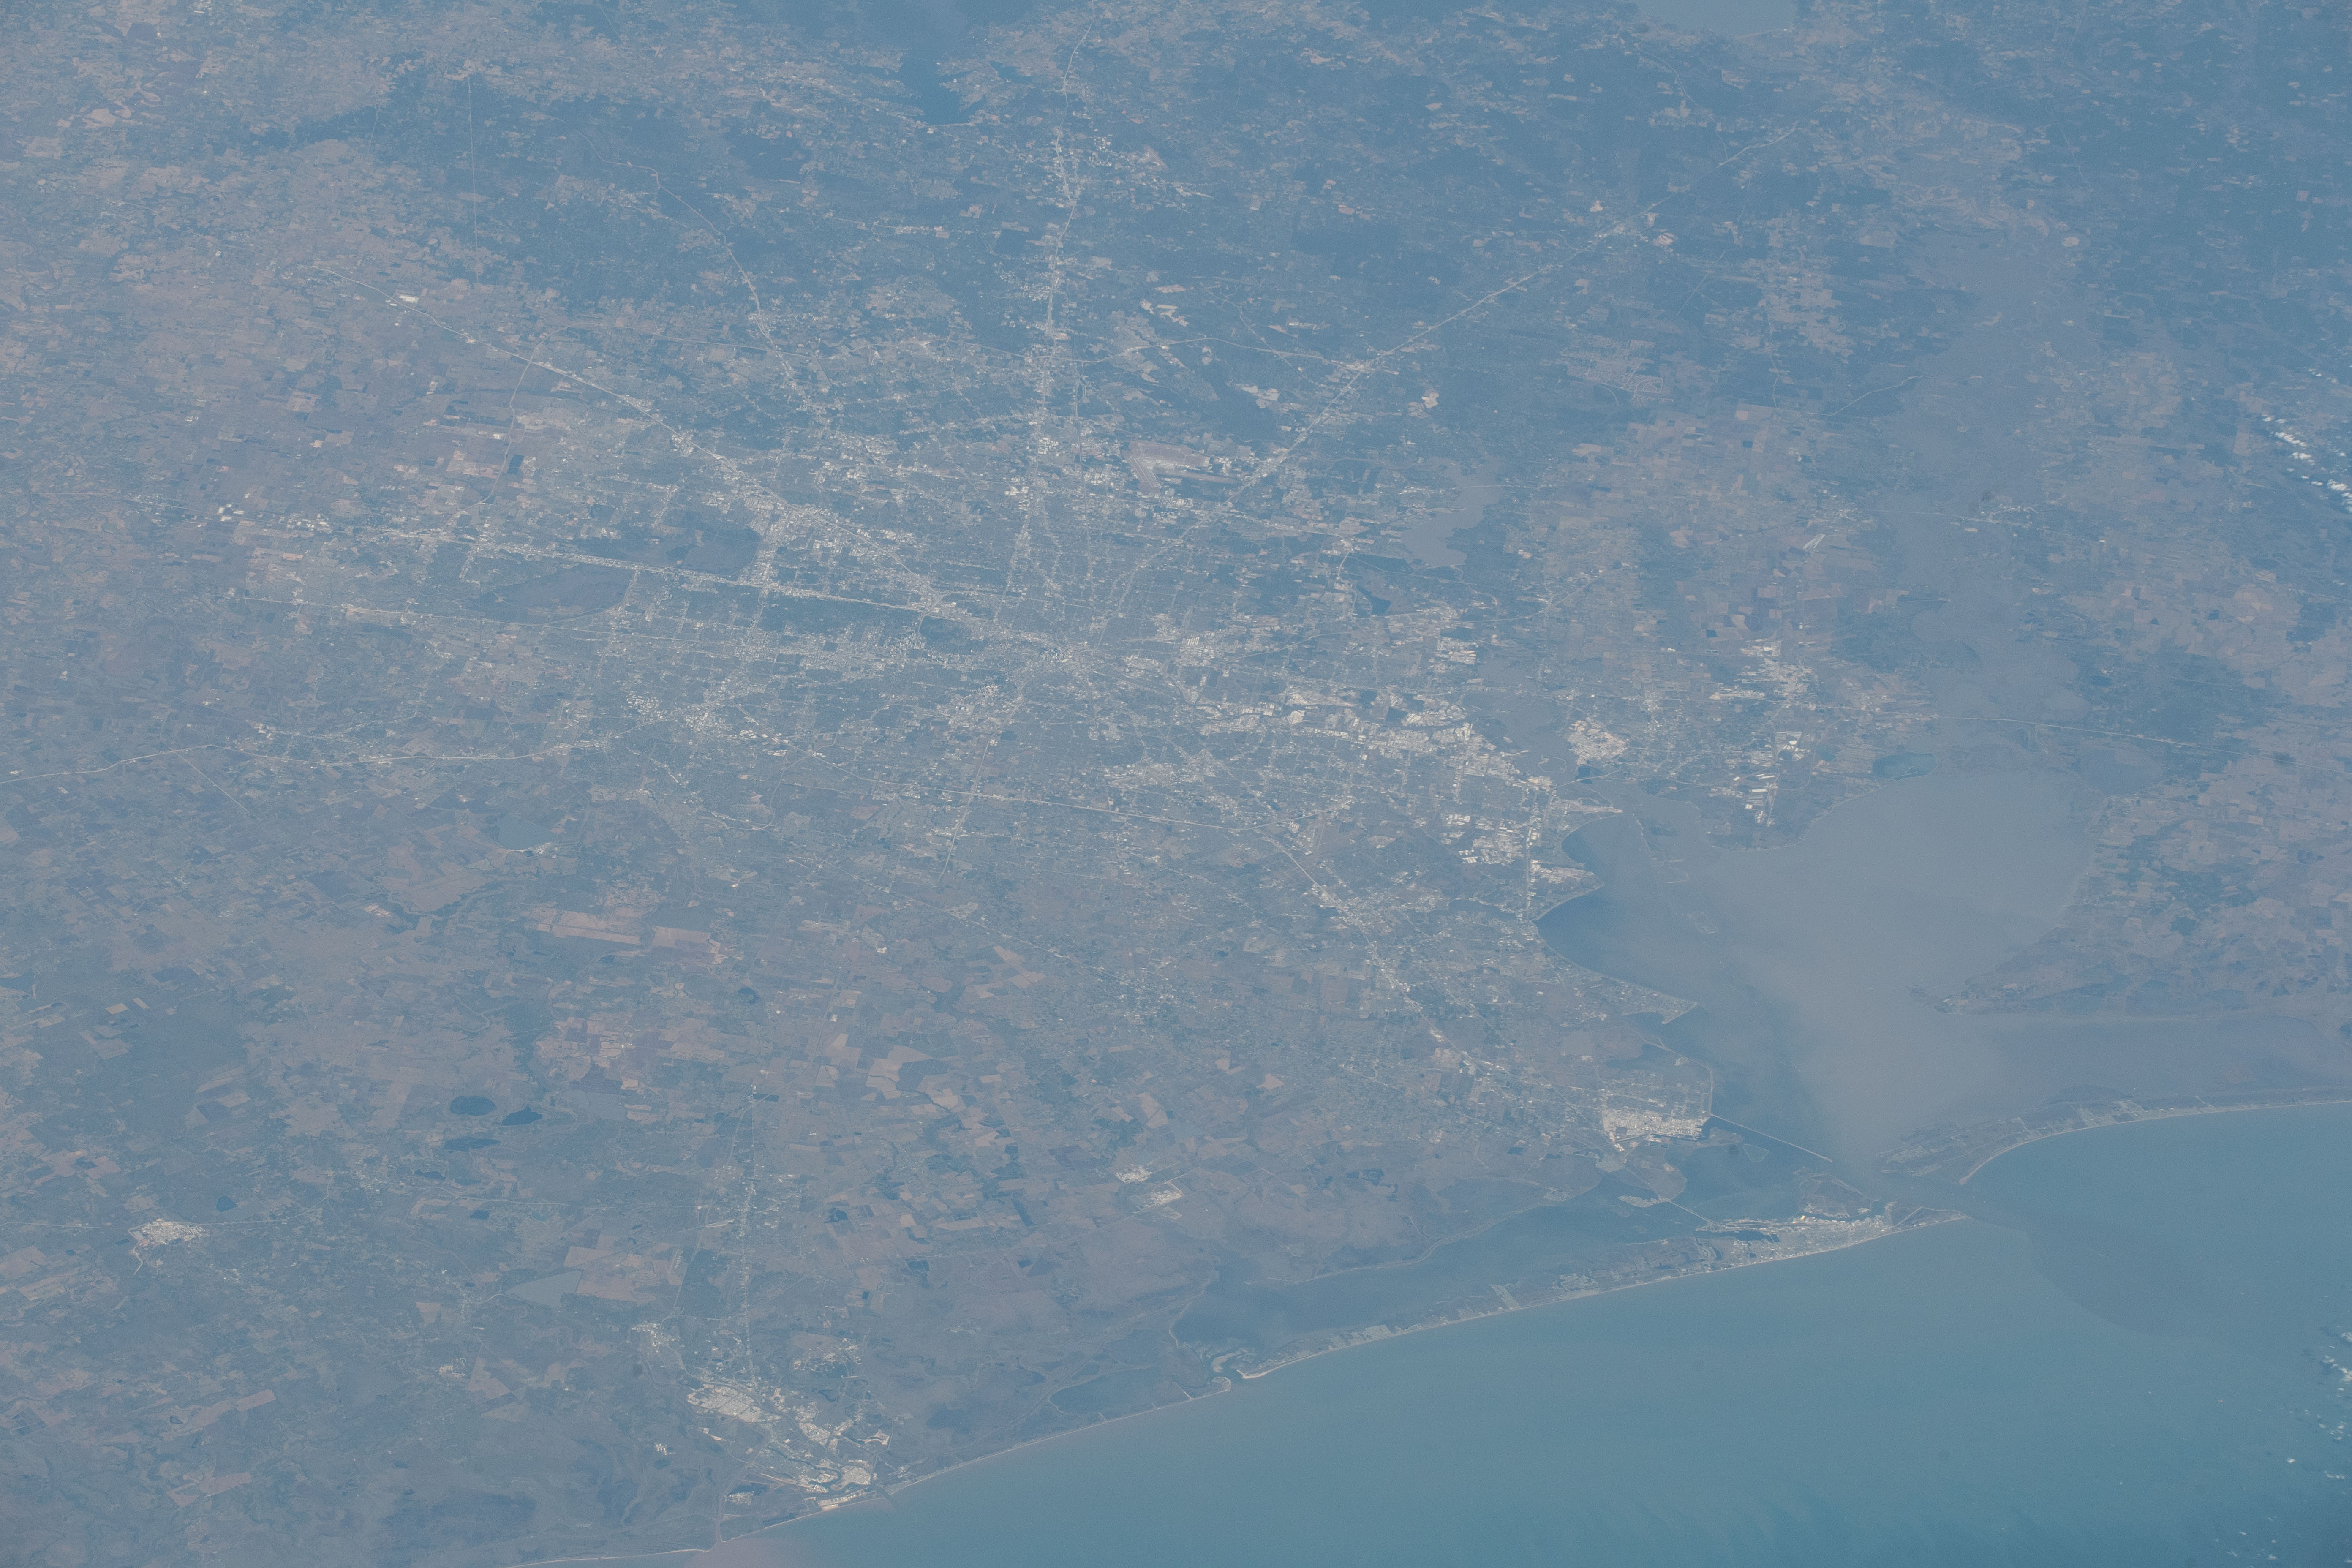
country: USA-TEXAS
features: HOUSTON, PEARLAND, PASADENA, GALVESTON BAY
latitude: 29.6
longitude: -95.3
